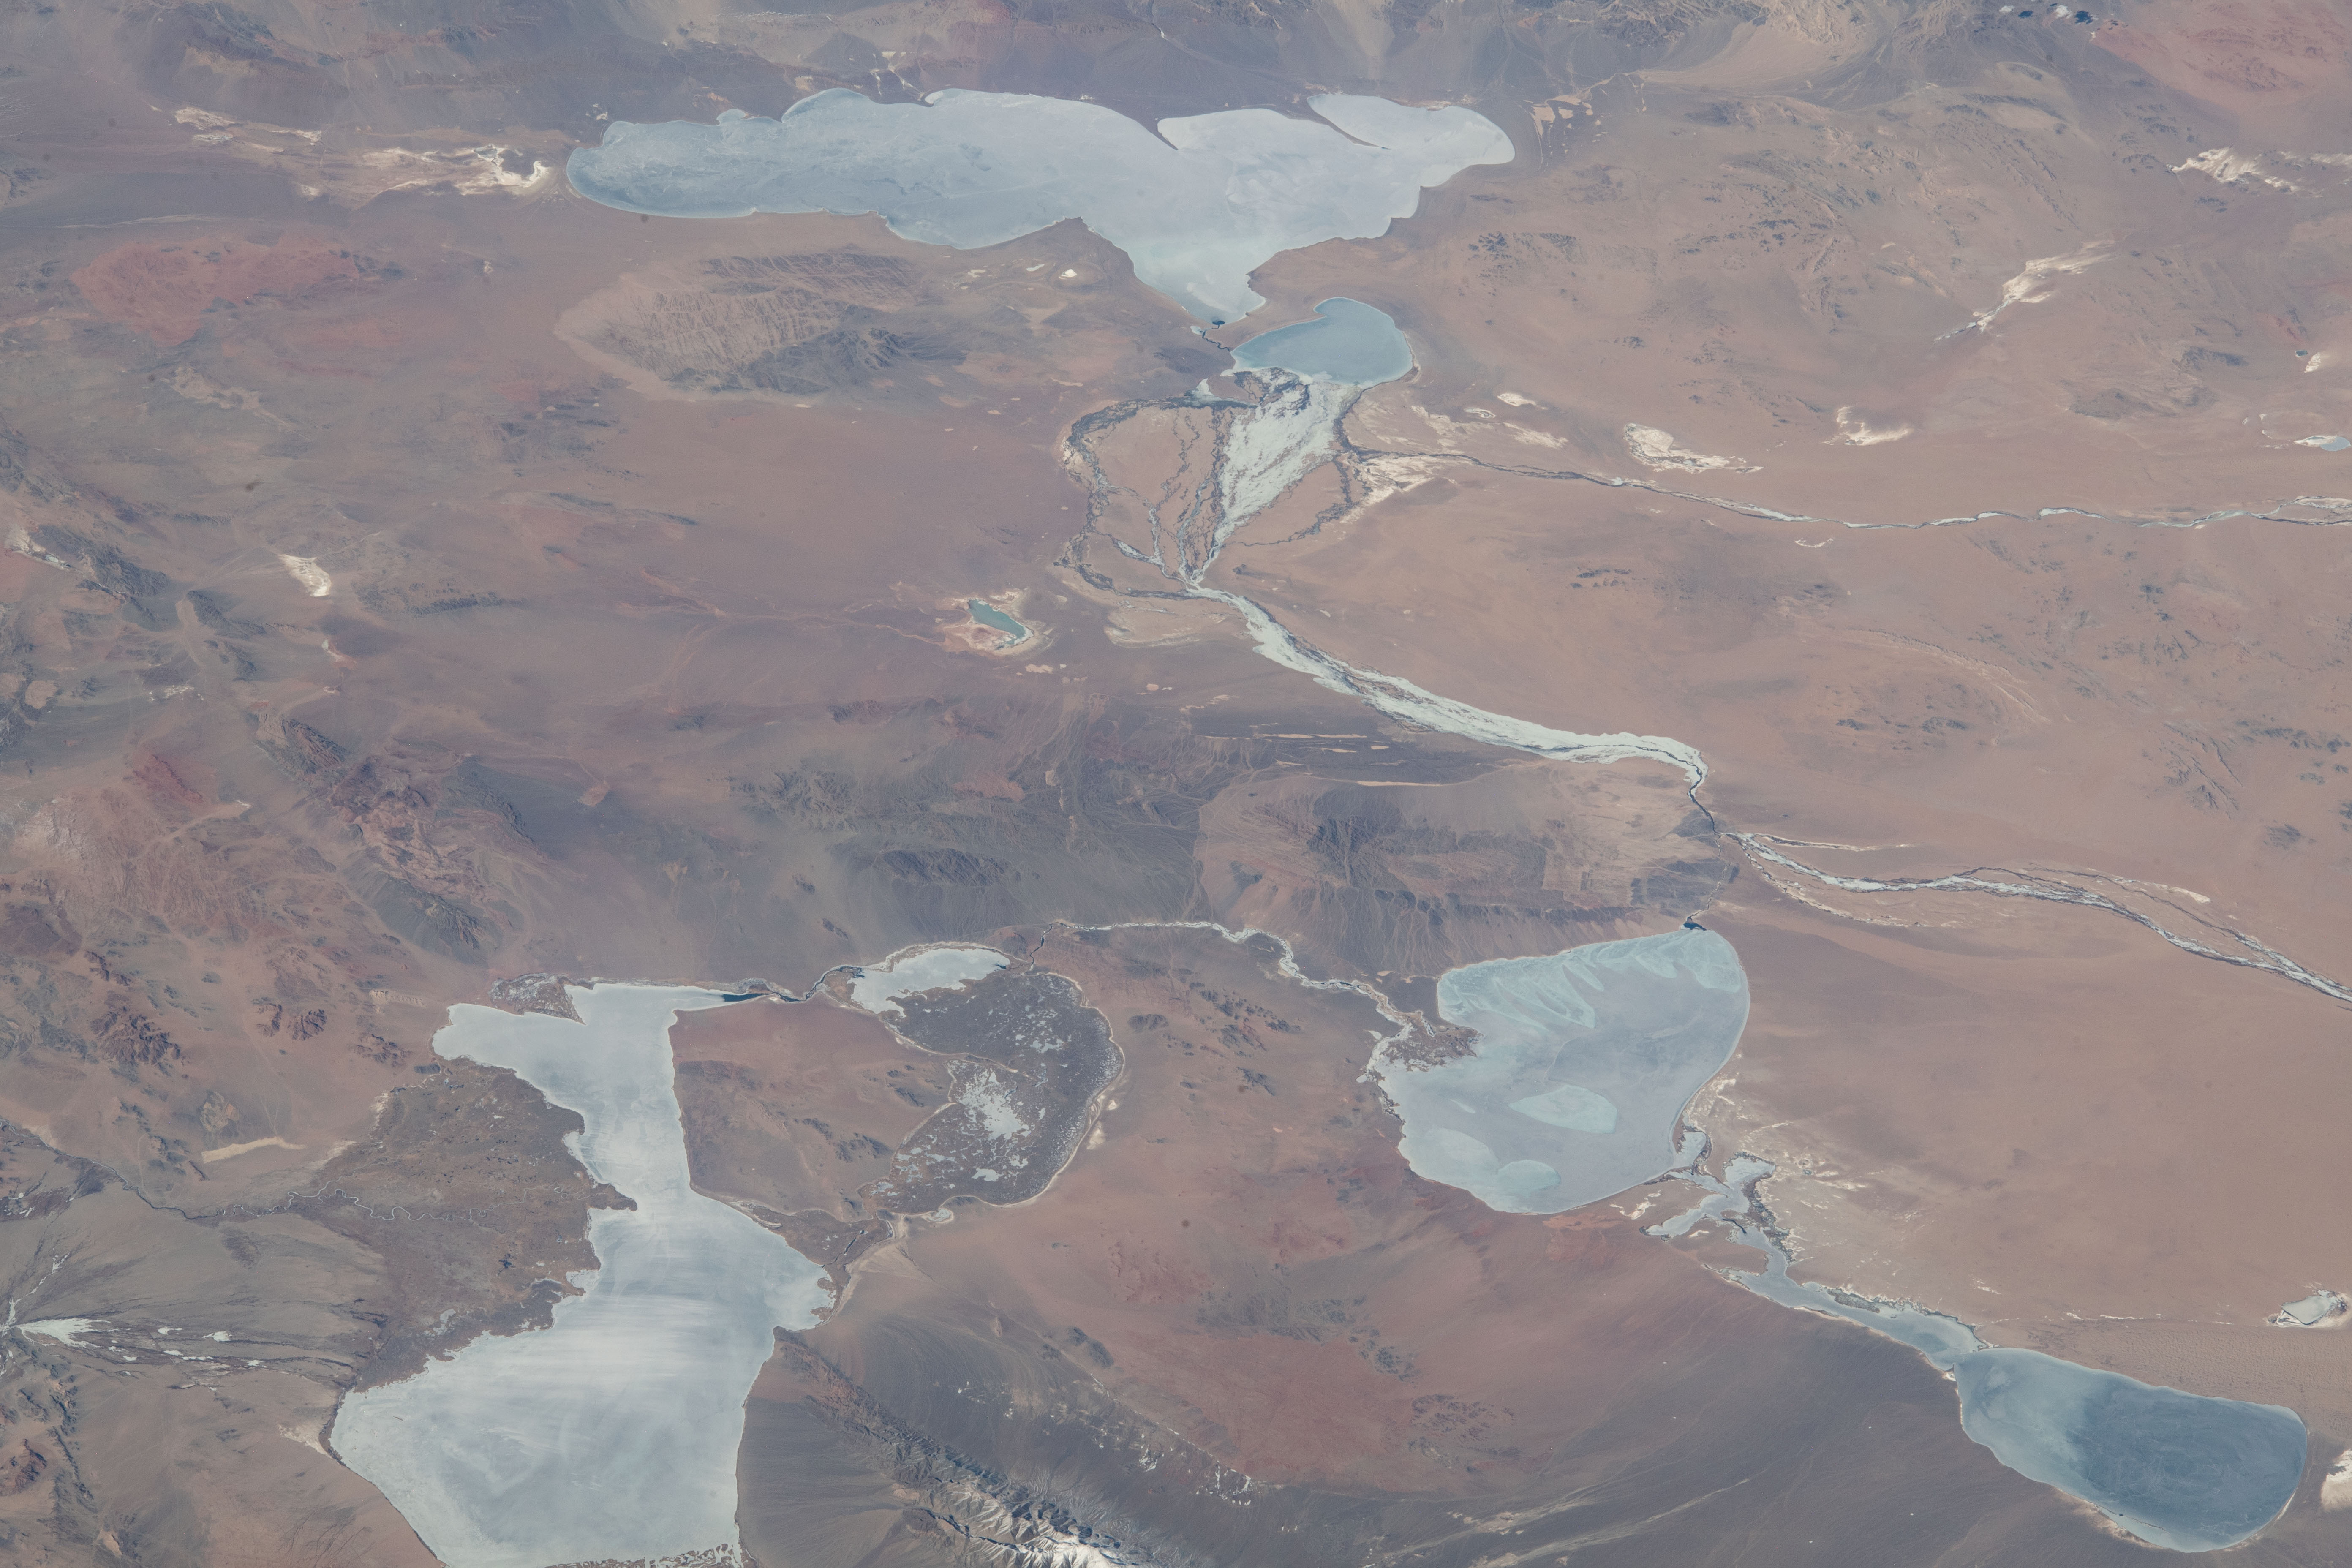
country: MONGOLIA
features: MONGOLIA,KHAR,AIRAG,KHYARGAS,DURGUN
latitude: 48.4
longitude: 93.0
